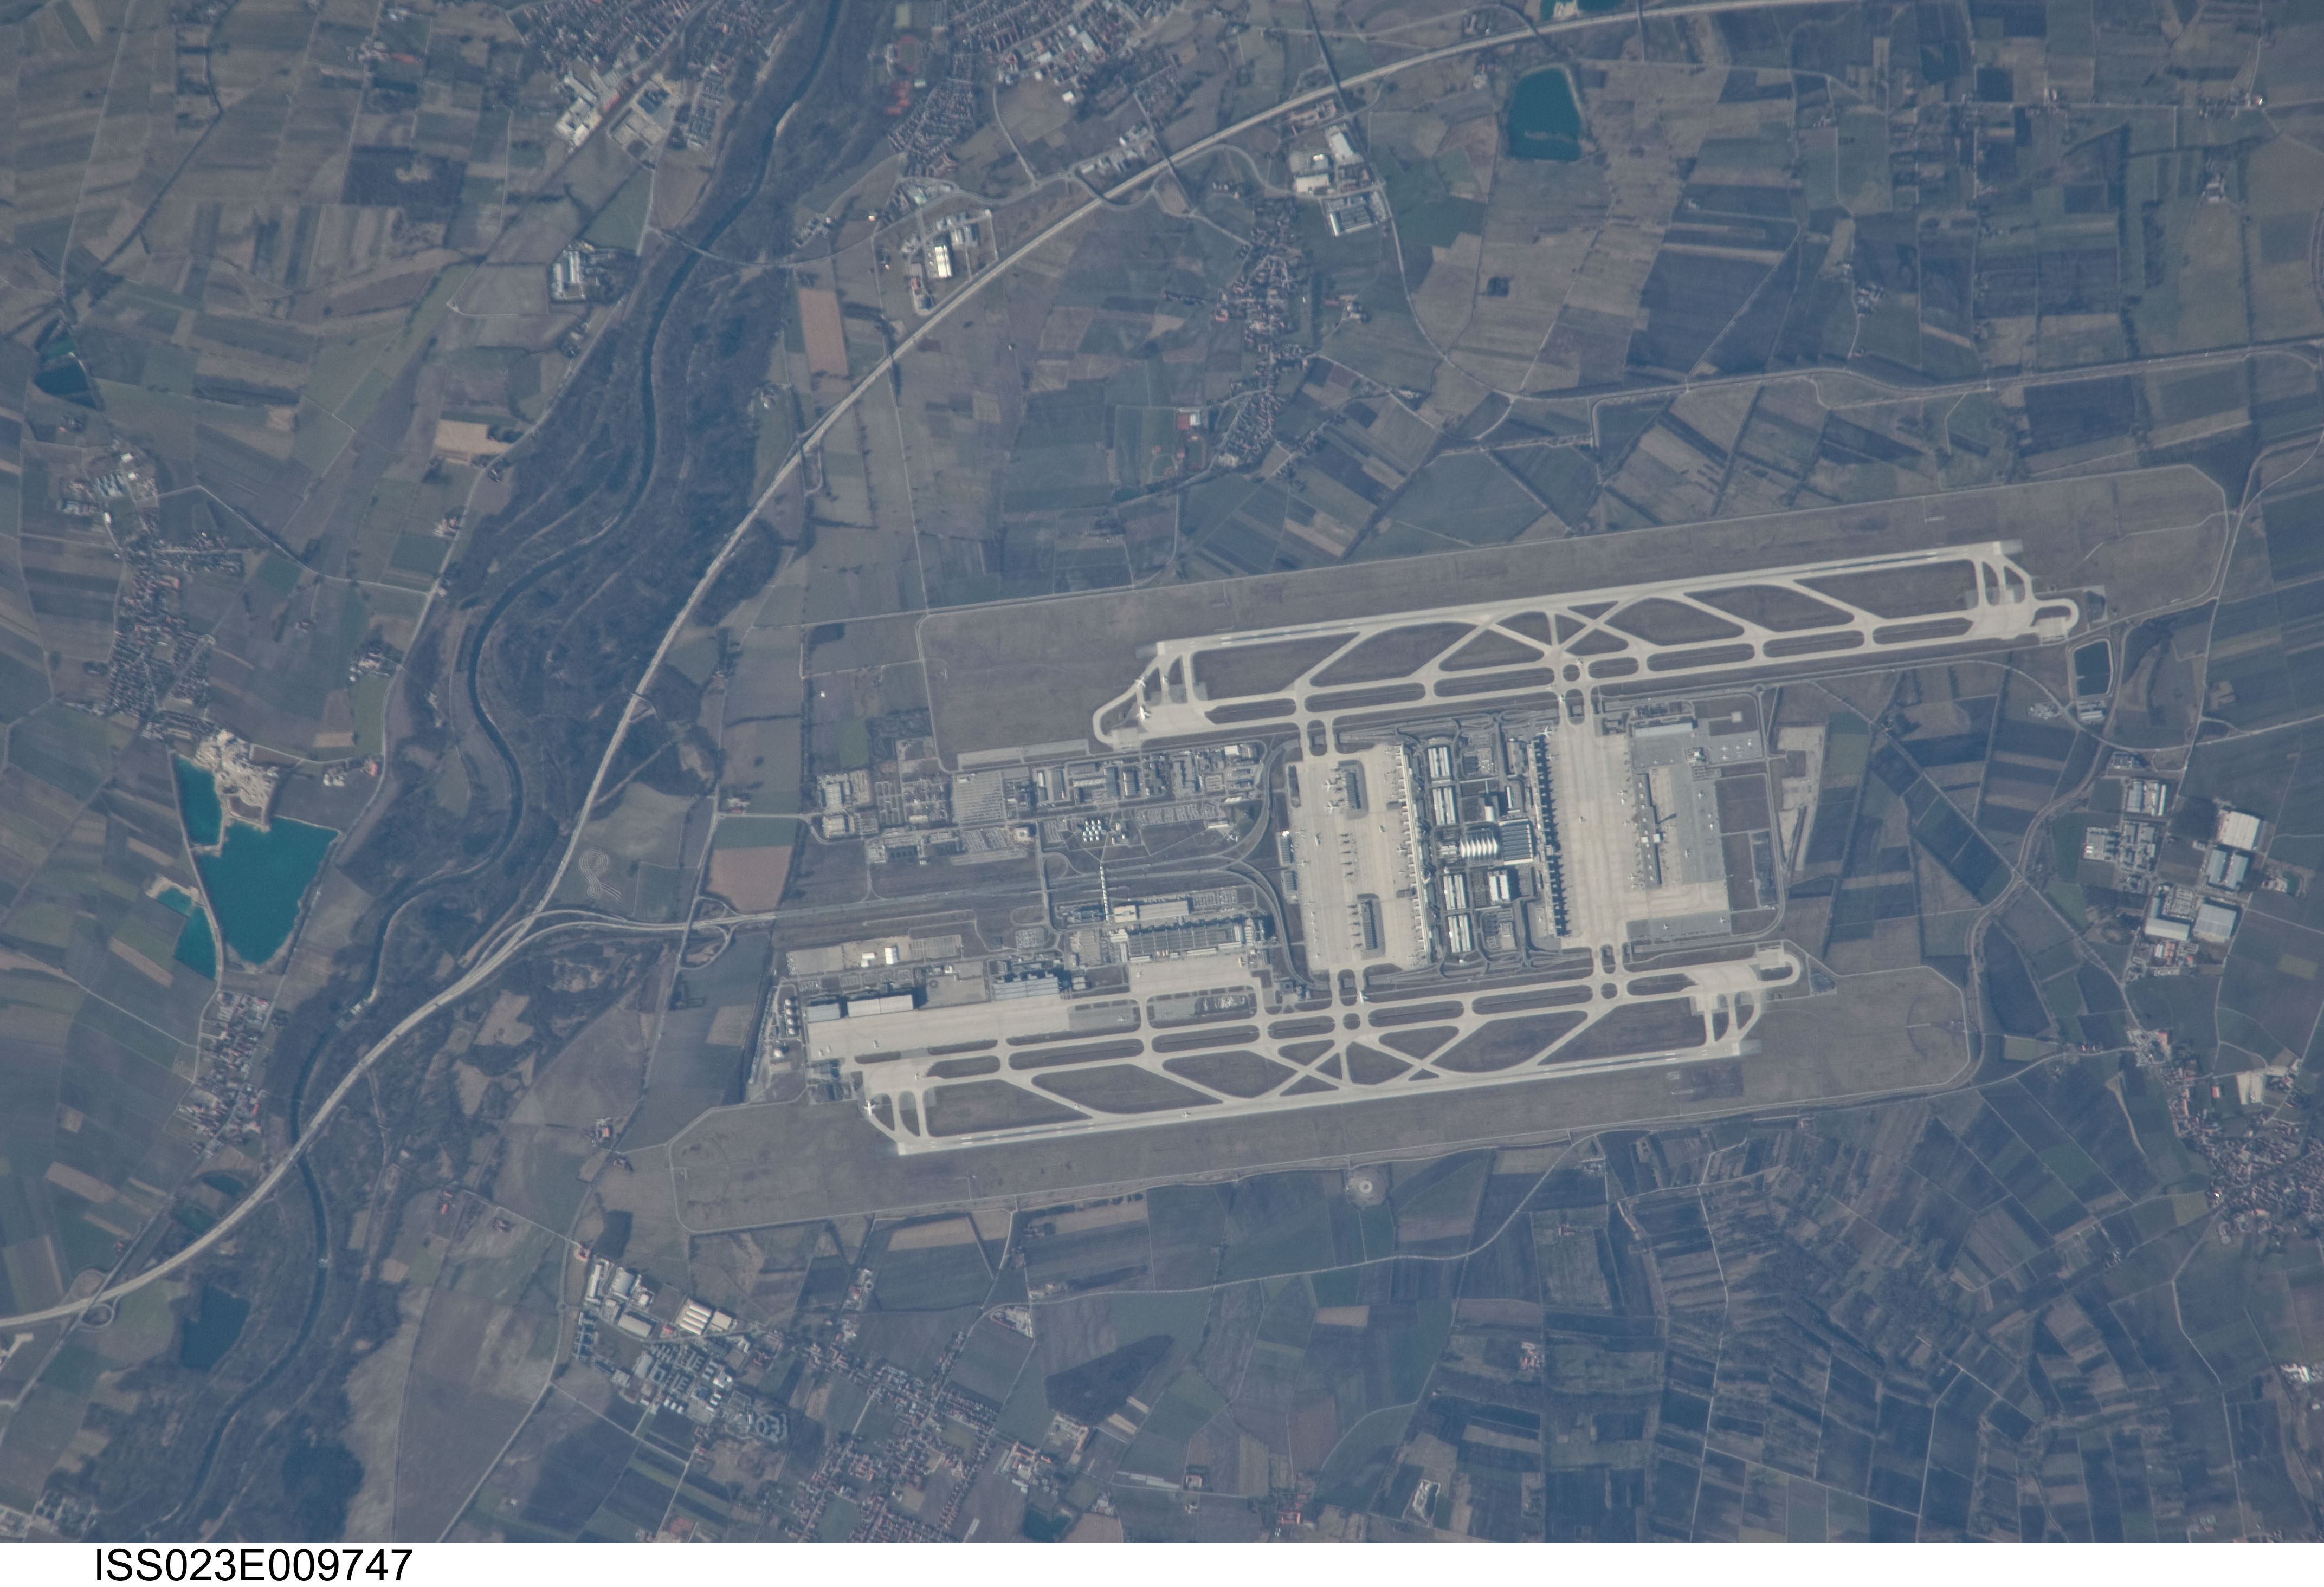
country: GERMANY
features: MUNICH AIRPORT, ISAR R., AGR.
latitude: 48.4
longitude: 11.8
